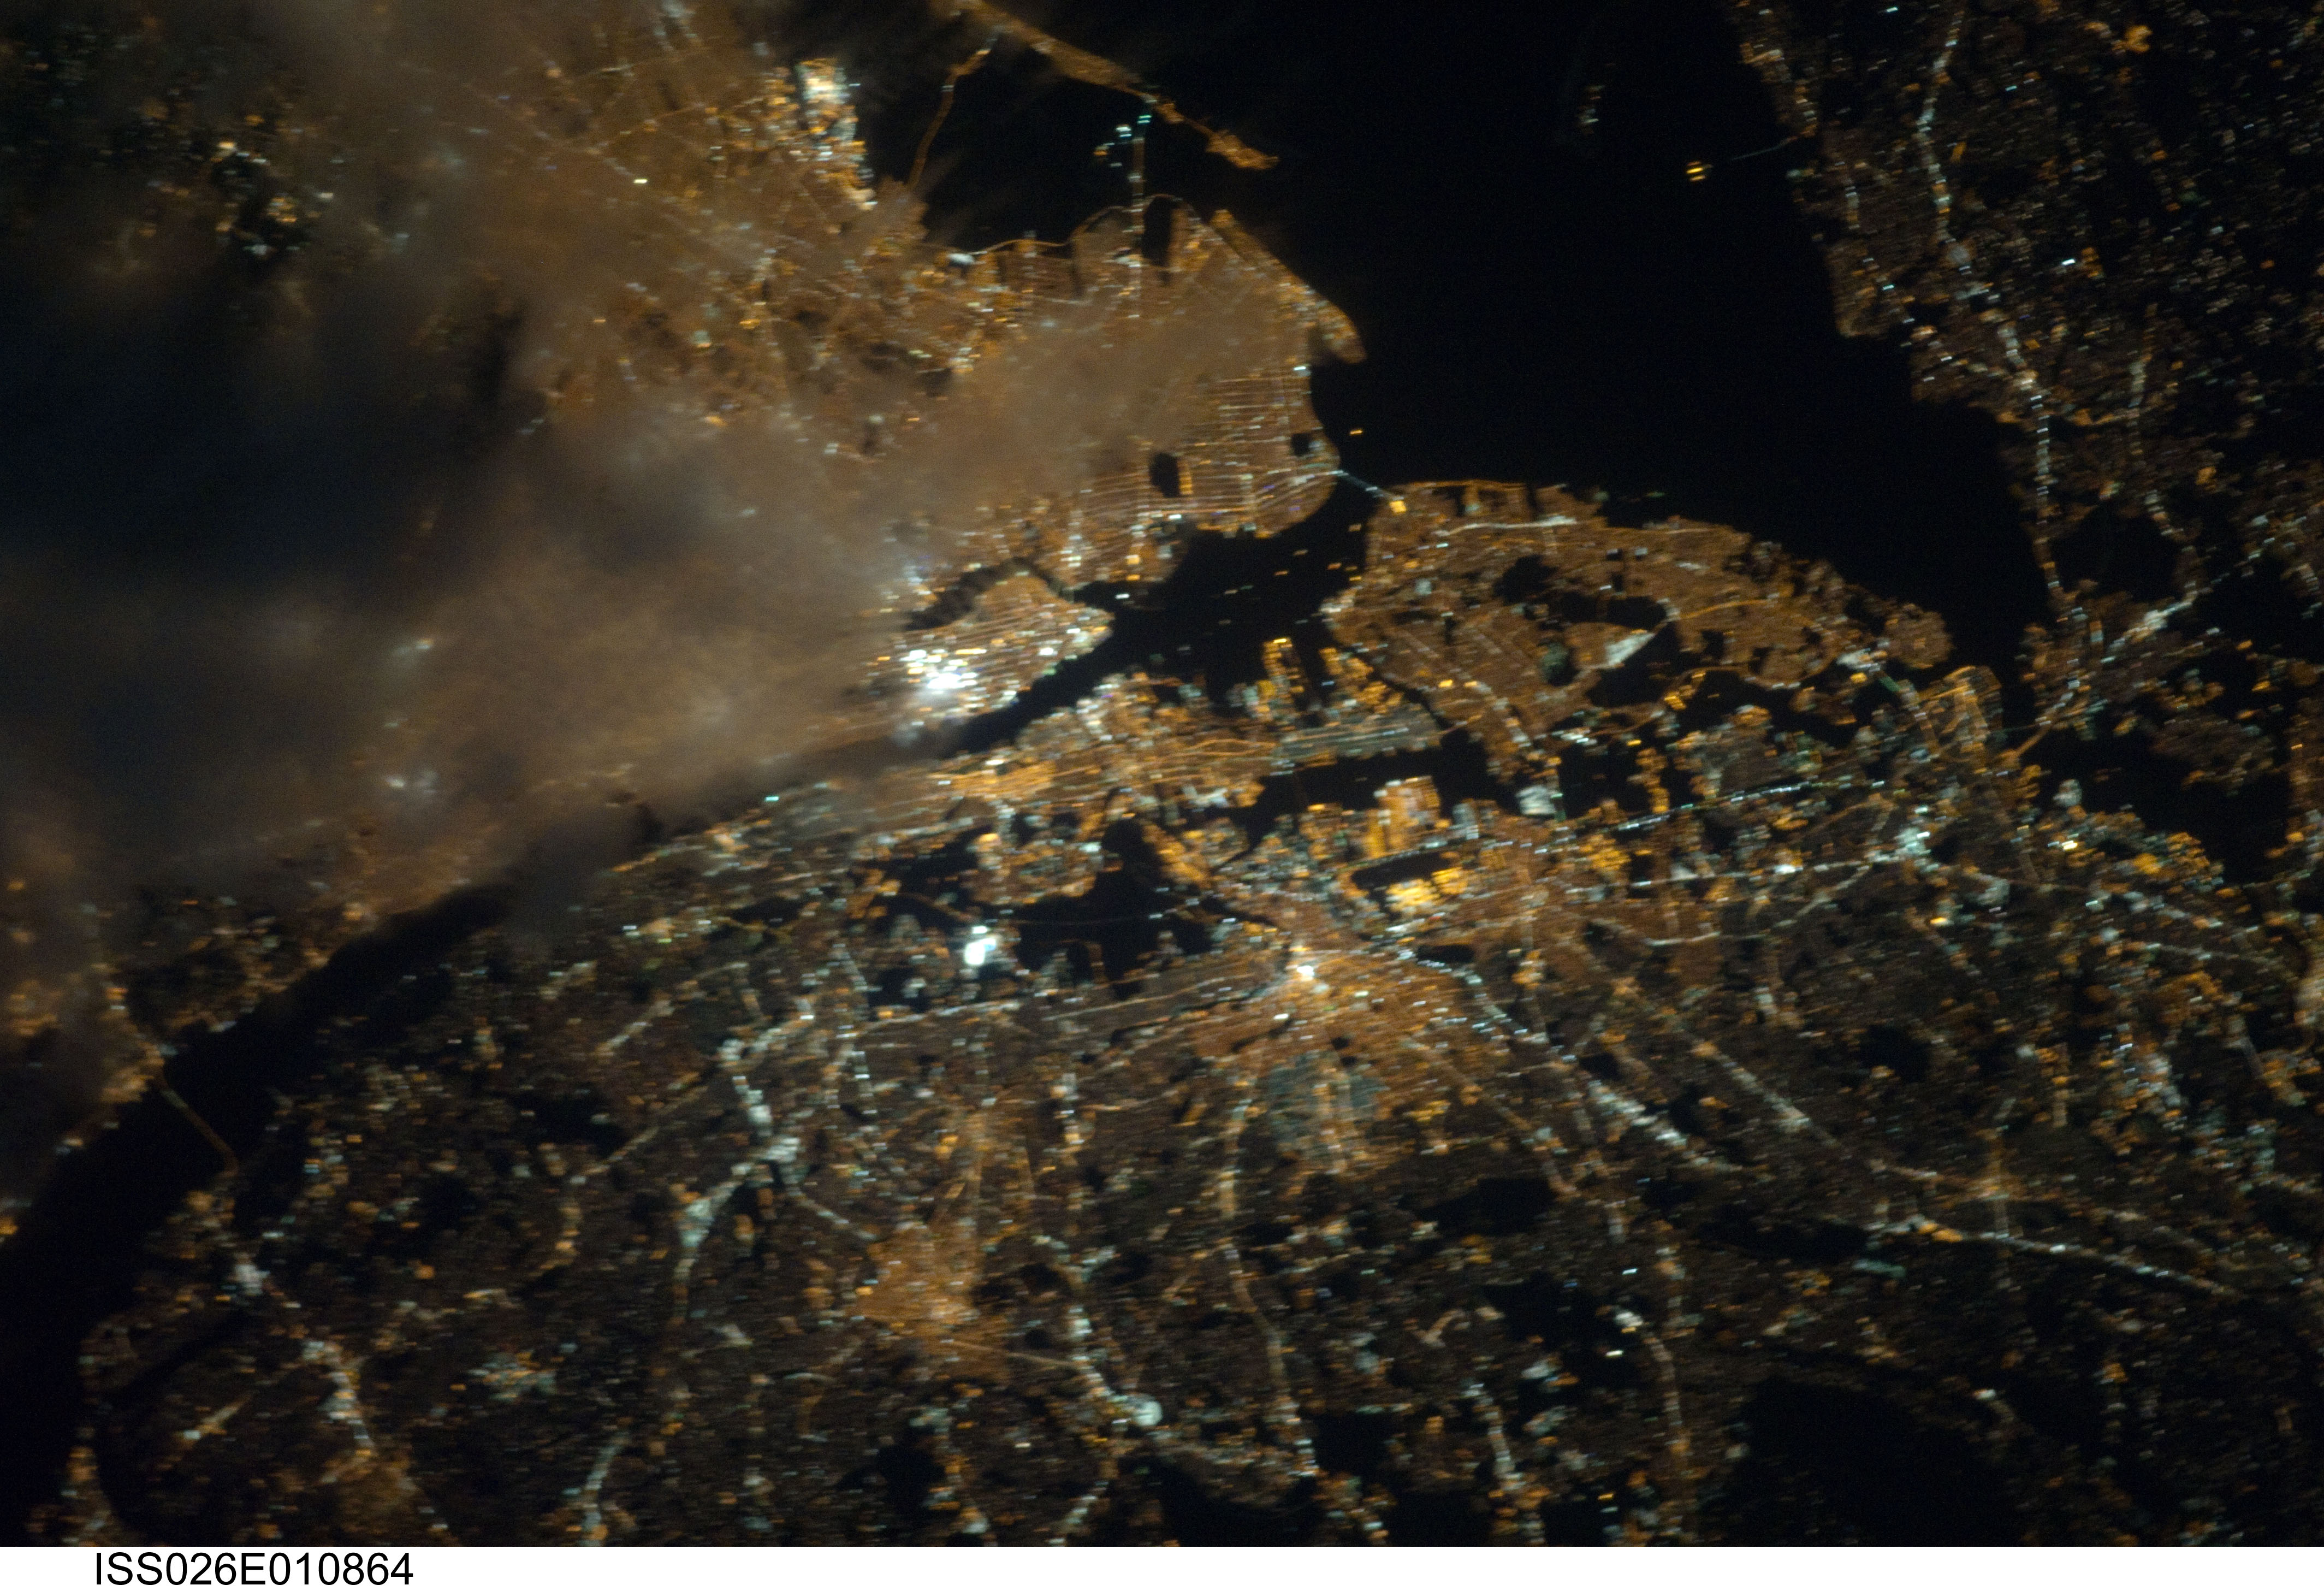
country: USA-NEW JERSEY
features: NEWARK, NEW YORK CITY AT NIGHT
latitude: 40.7
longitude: -74.1
